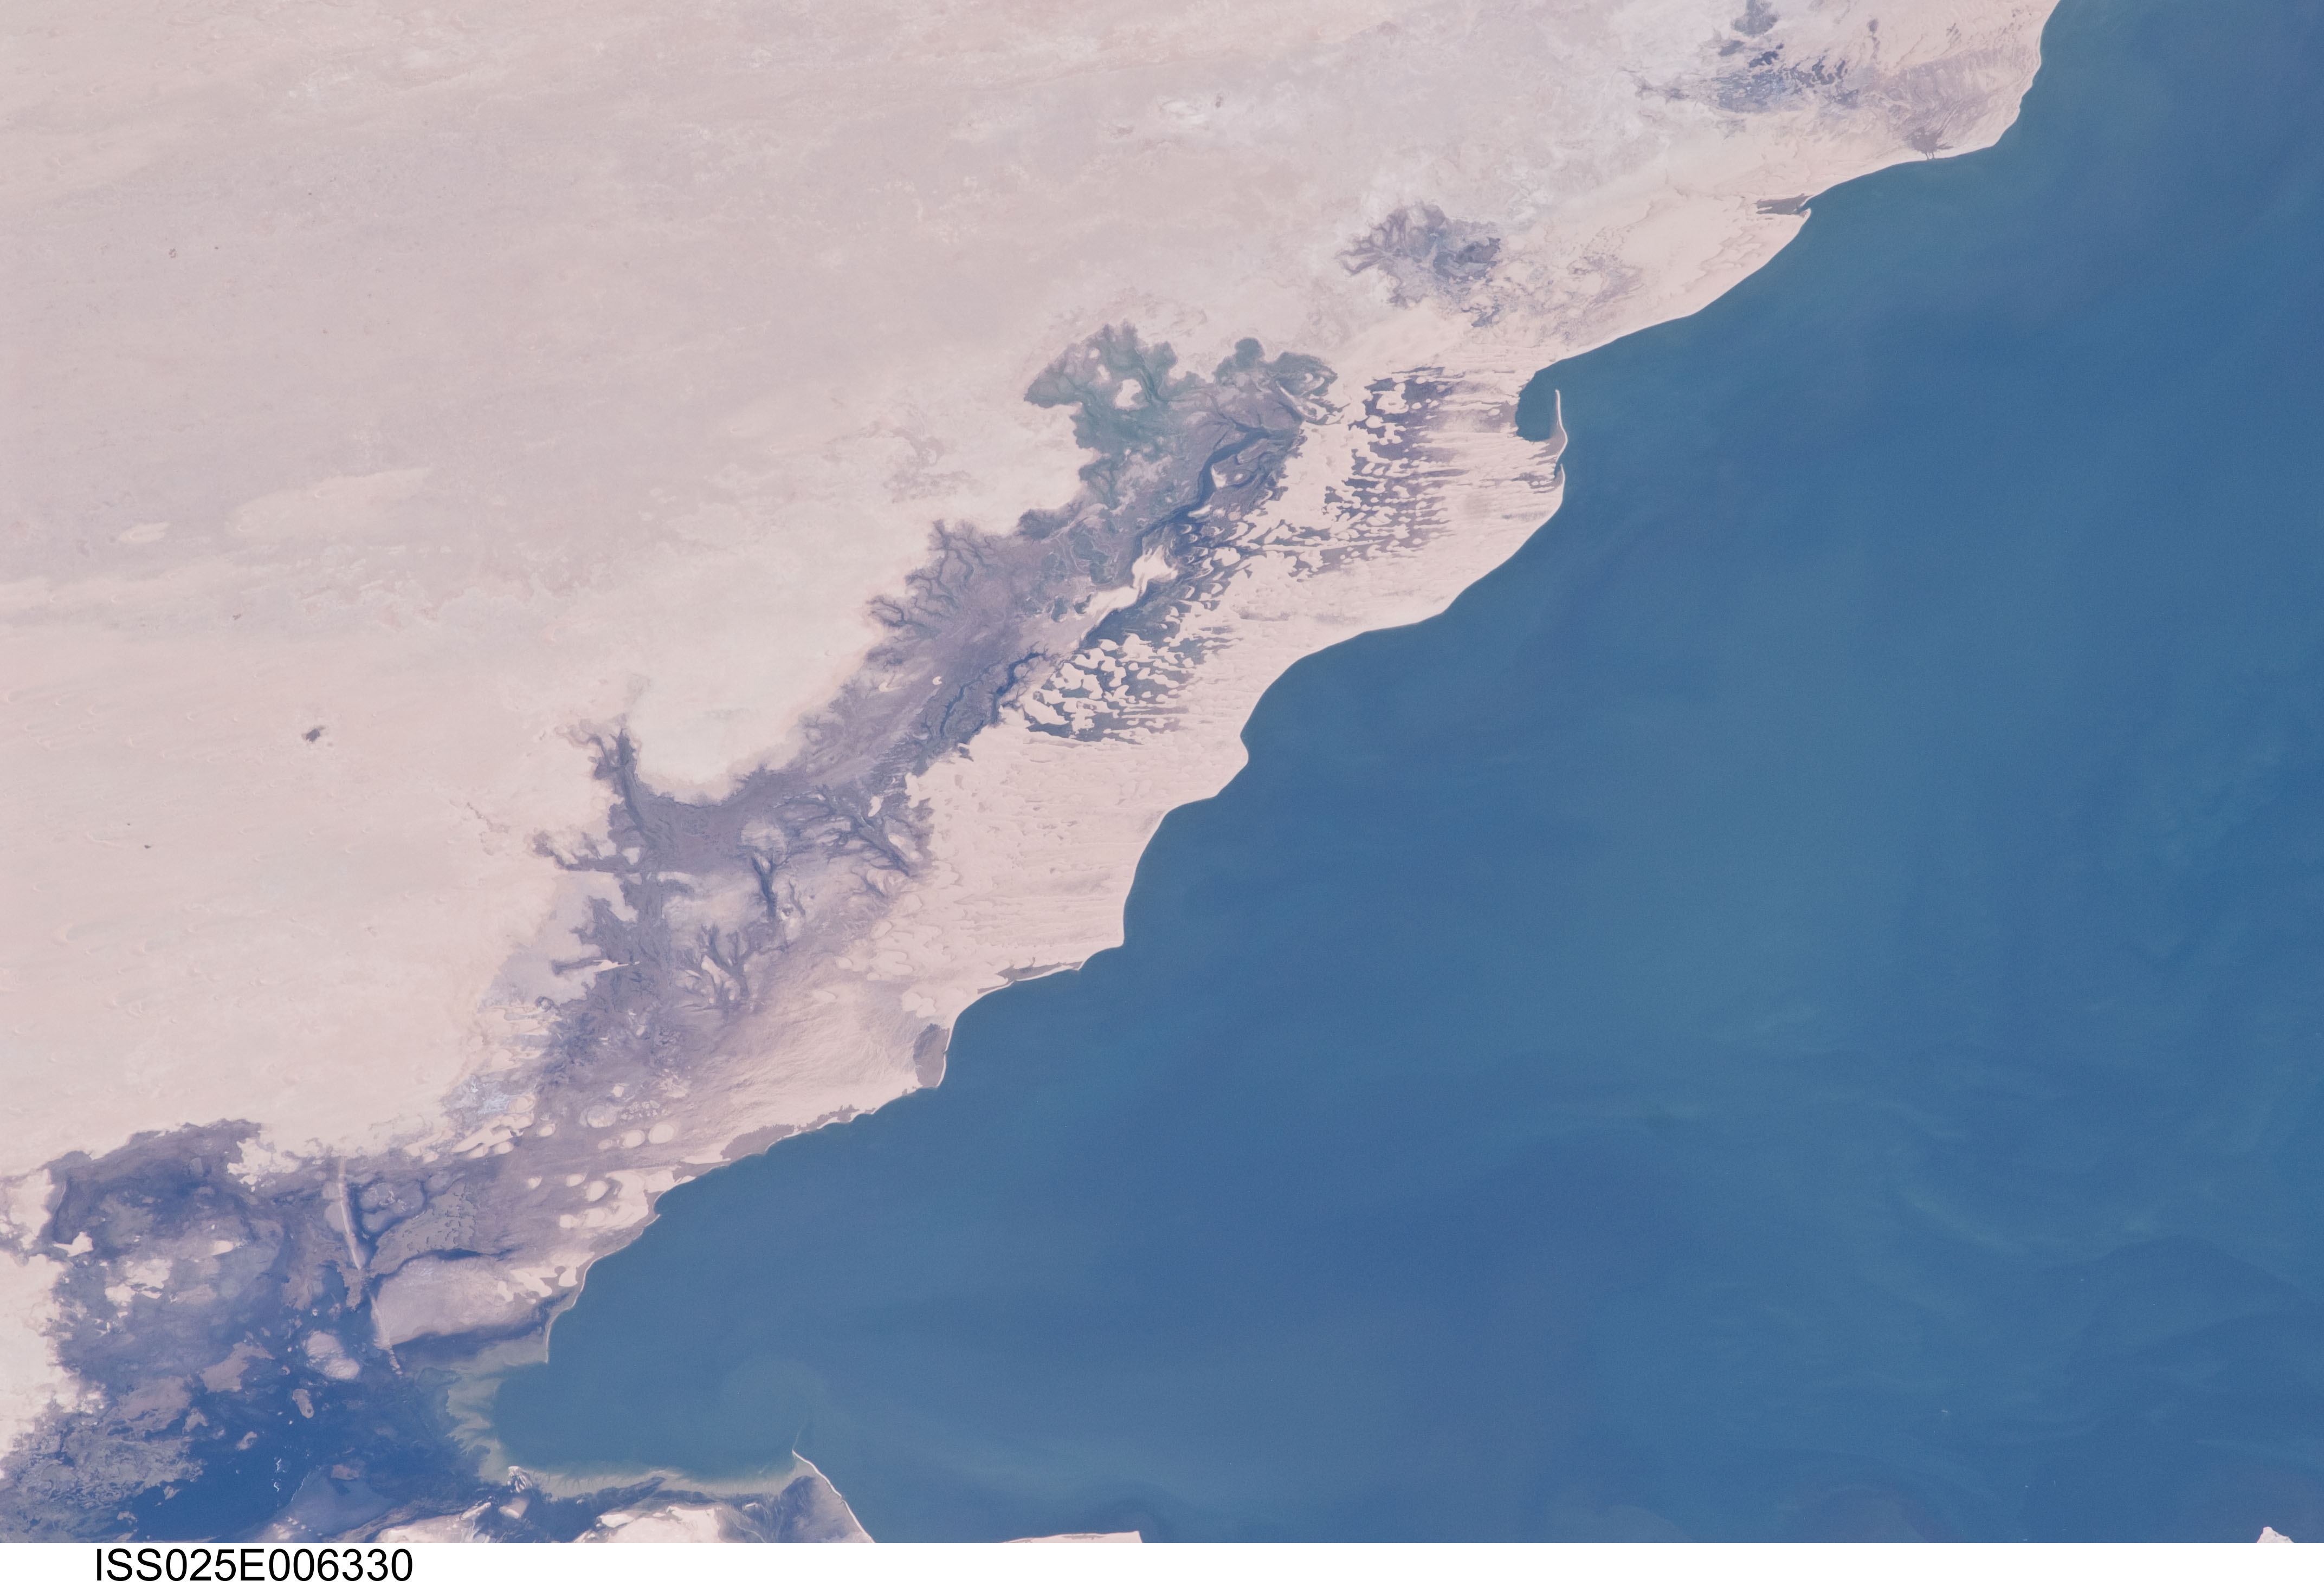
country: MAURITANIA
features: BAY OF LEVRIER COAST, LAGOONS, DUNES
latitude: 21.0
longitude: -16.8
